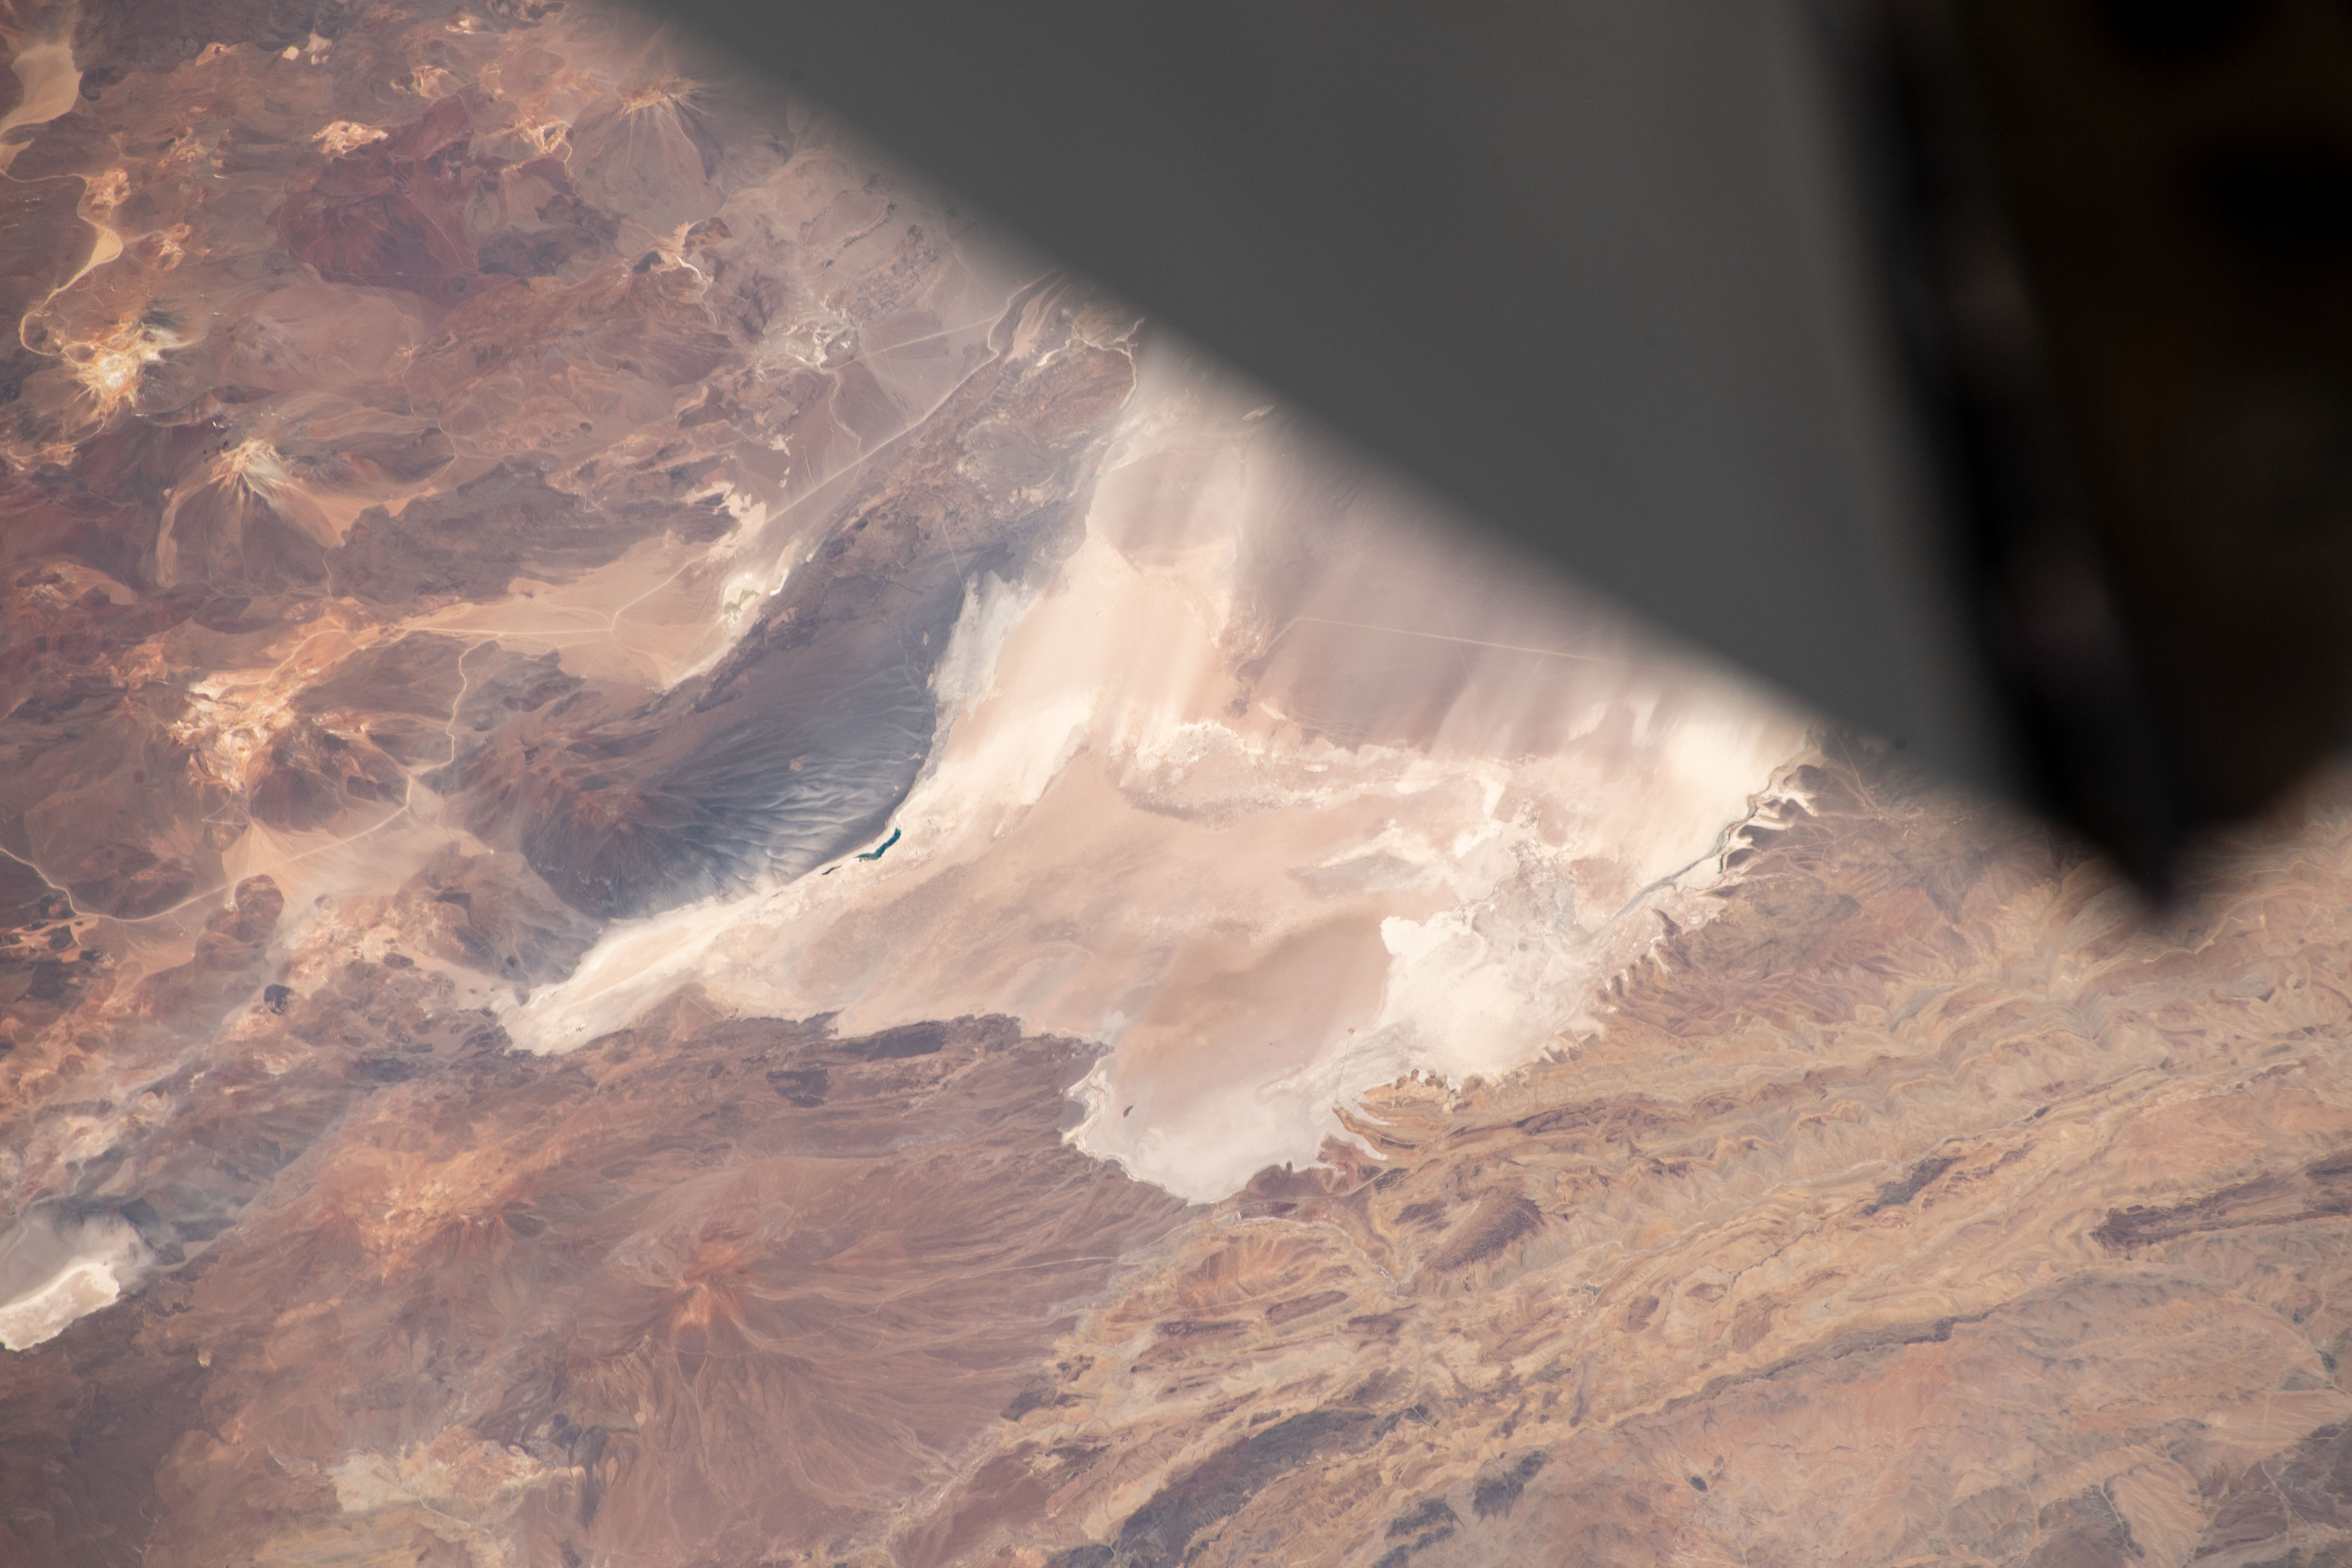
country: CHILE
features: THE ANDES, DESERT, PARQUE NACIONAL NEVADO TRES CRUCES
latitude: -26.3
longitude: -69.1
